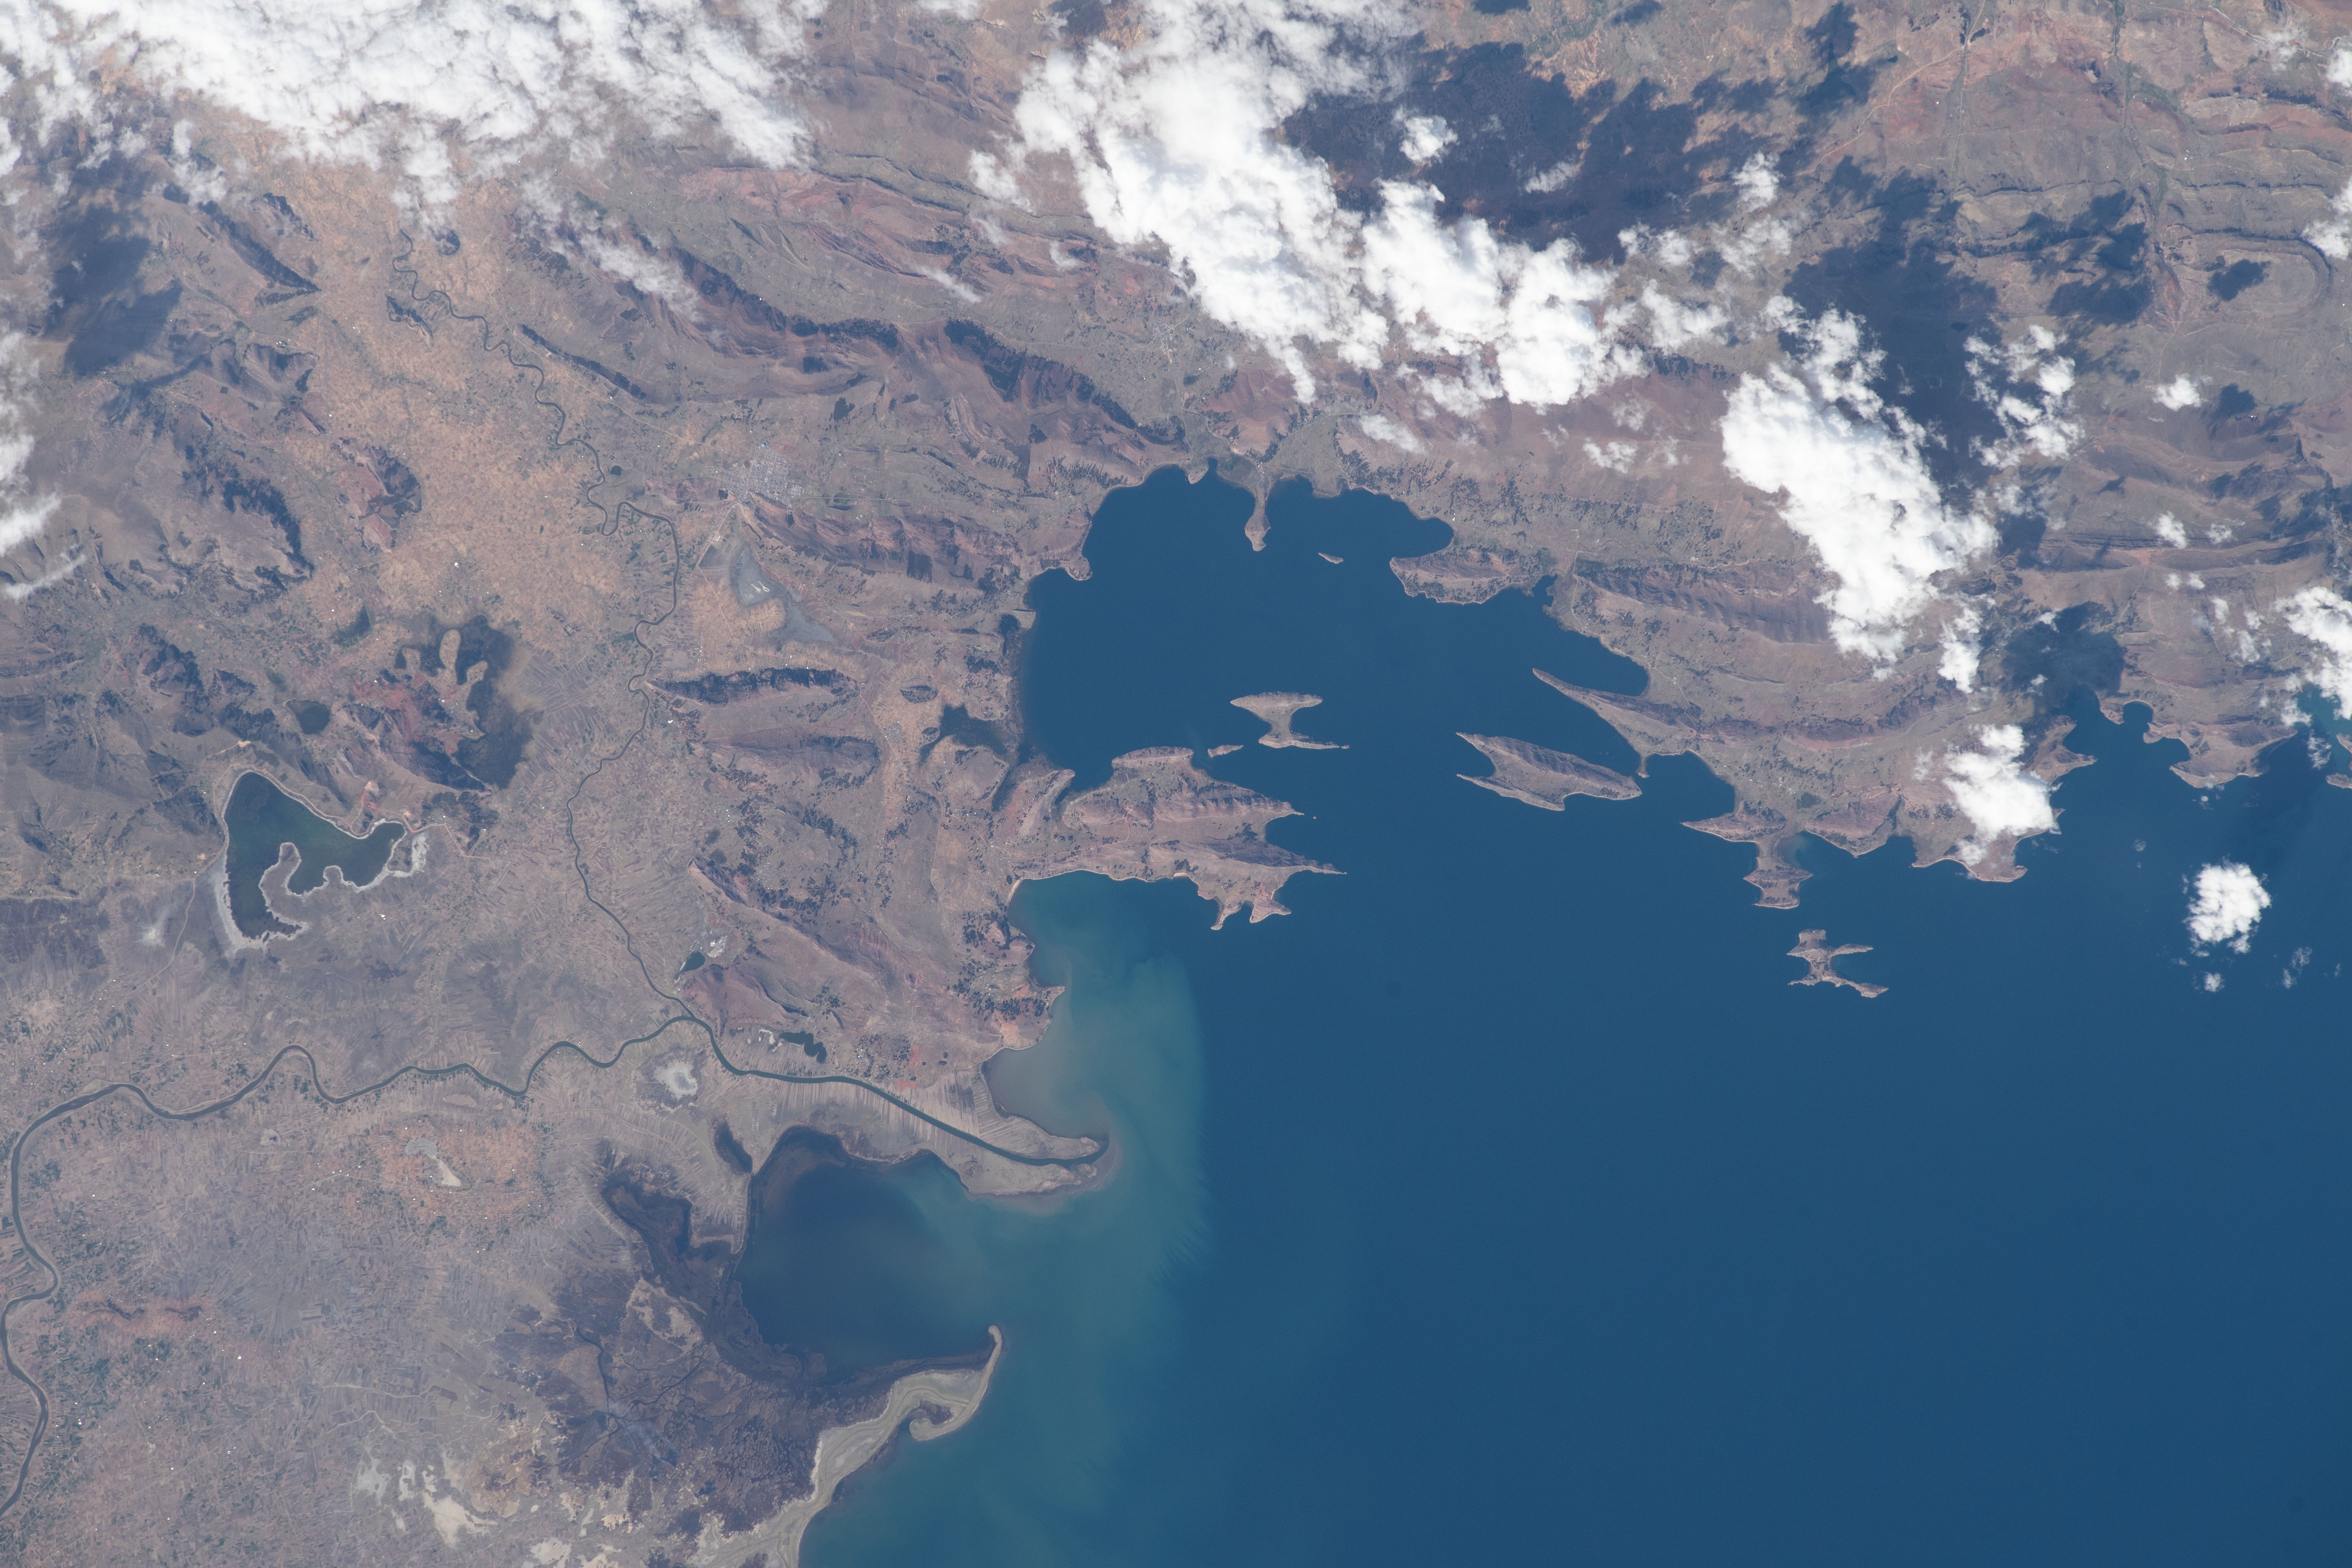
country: PERU
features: LAKE TITICACA
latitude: -15.3
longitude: -69.7
